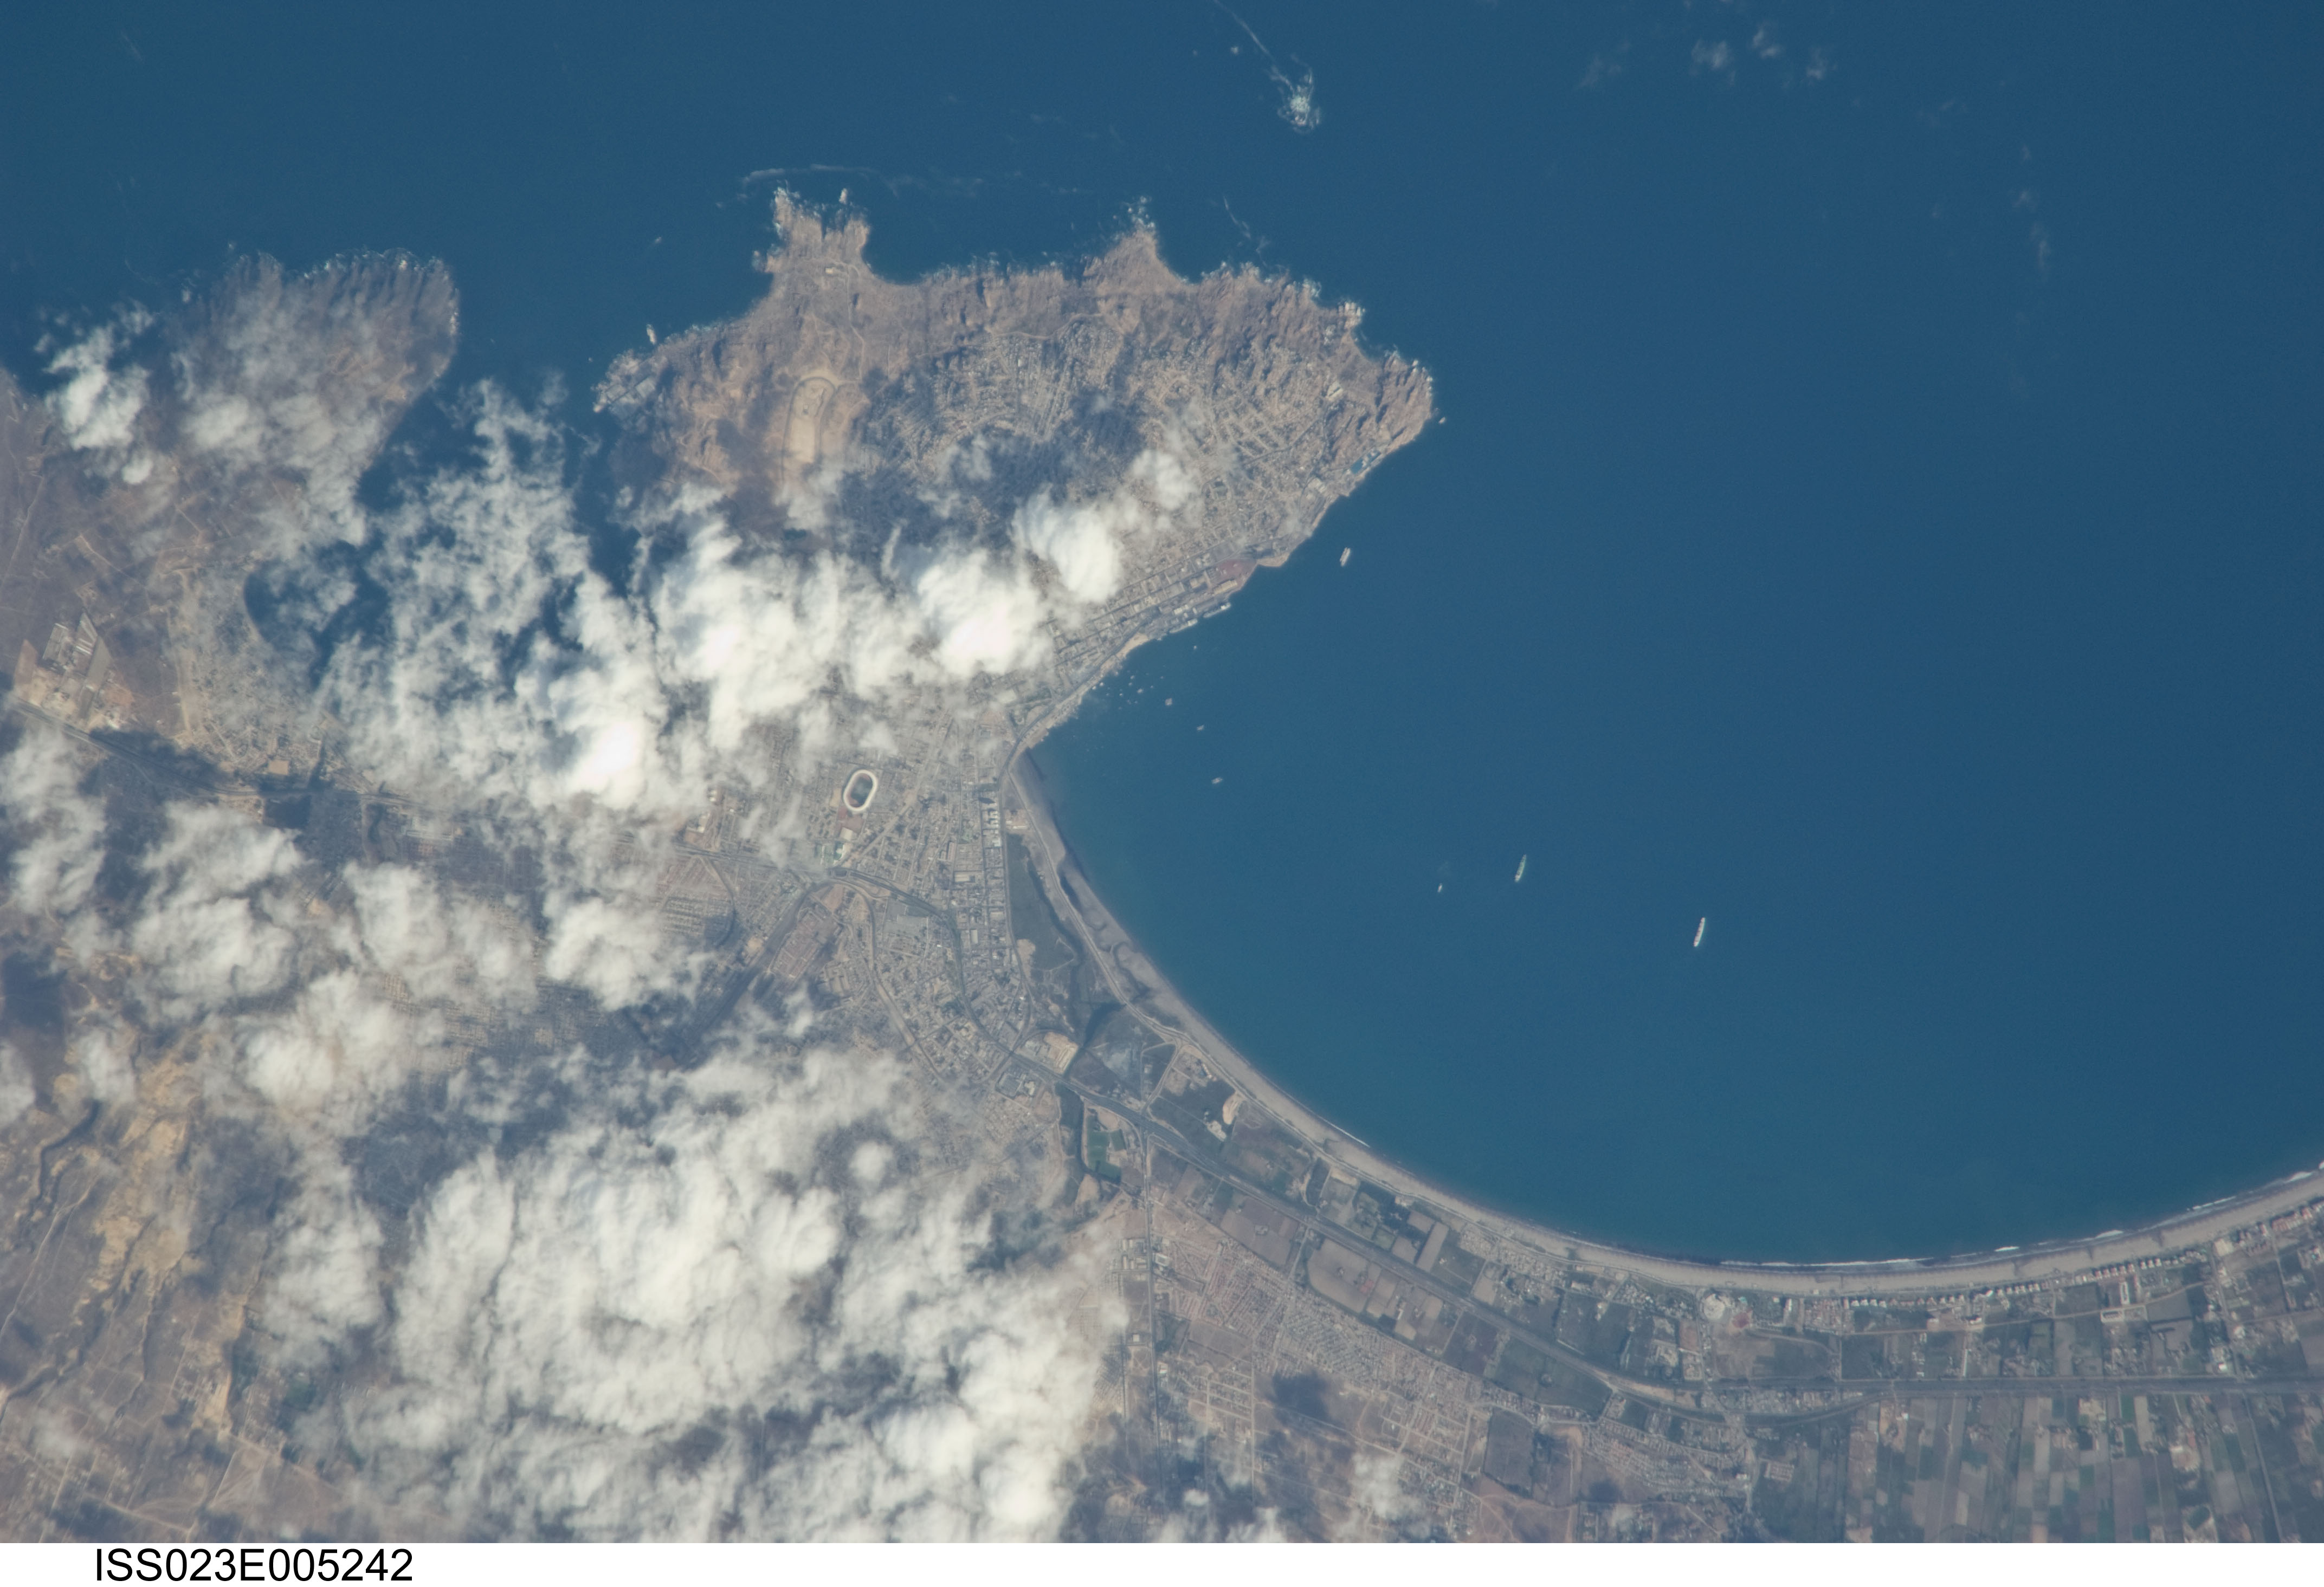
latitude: -29.9
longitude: -71.3
